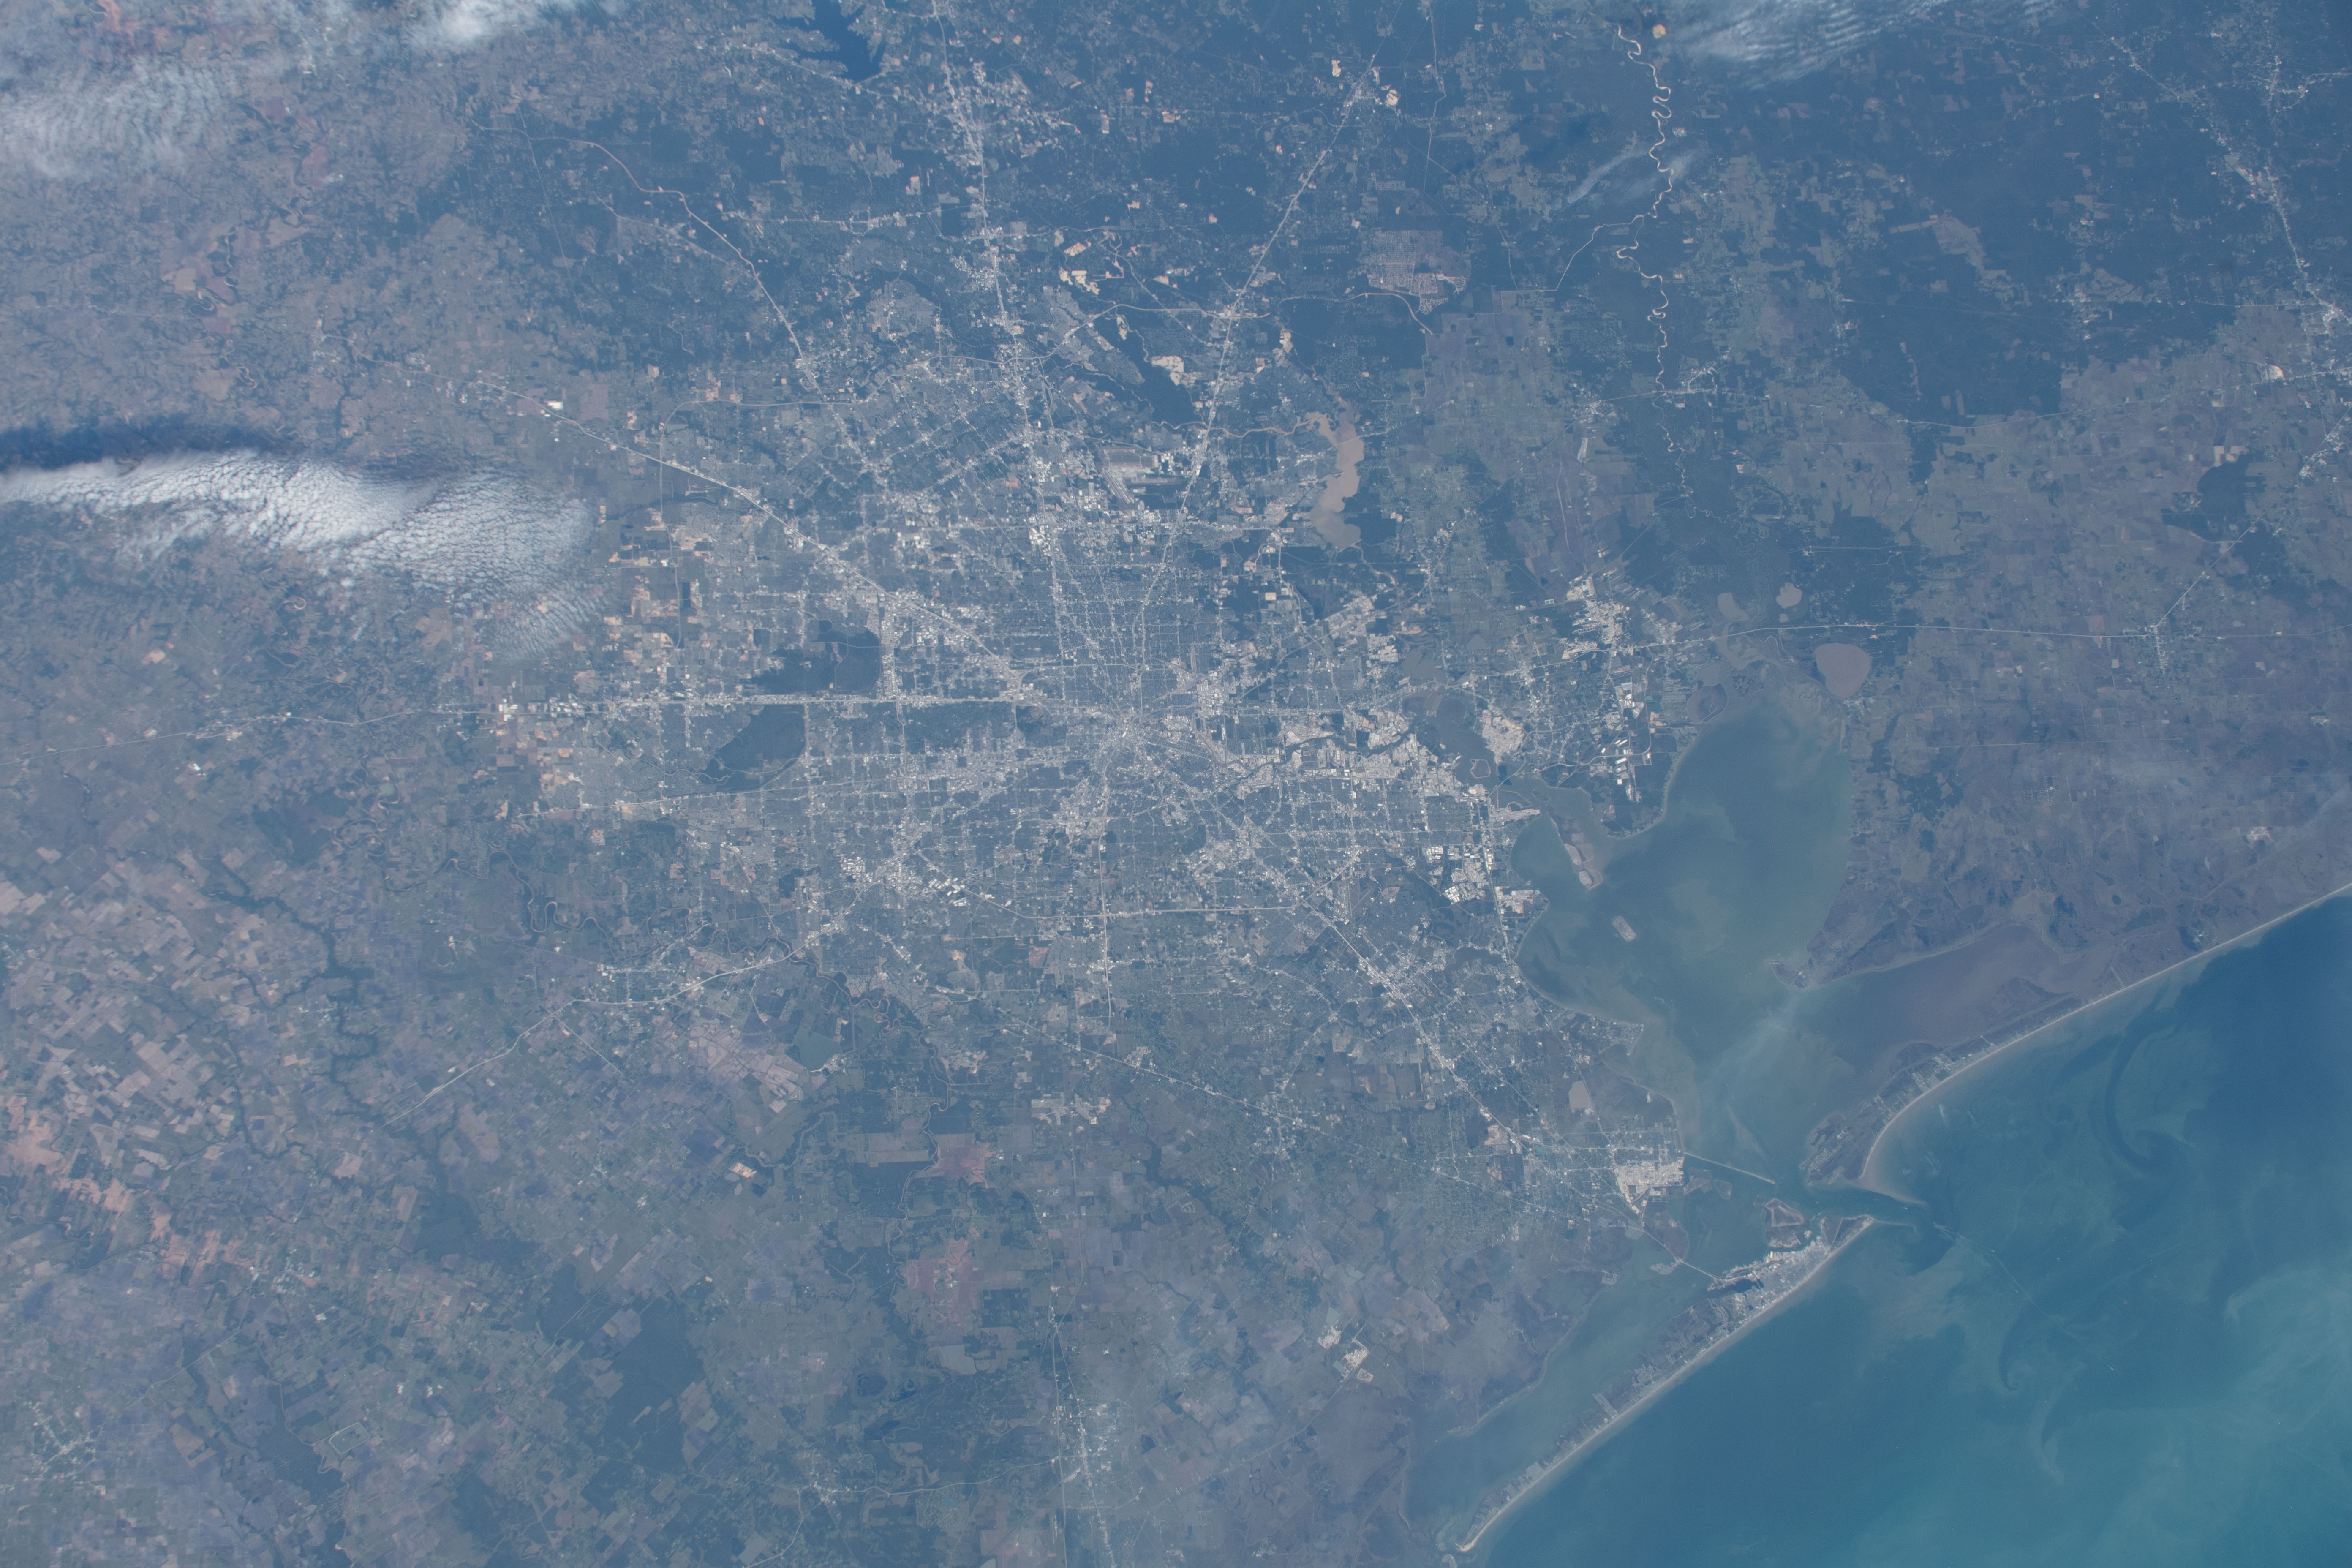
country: USA-TEXAS
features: HOUSTON, GALVESTON BAY
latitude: 29.5
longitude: -95.5
